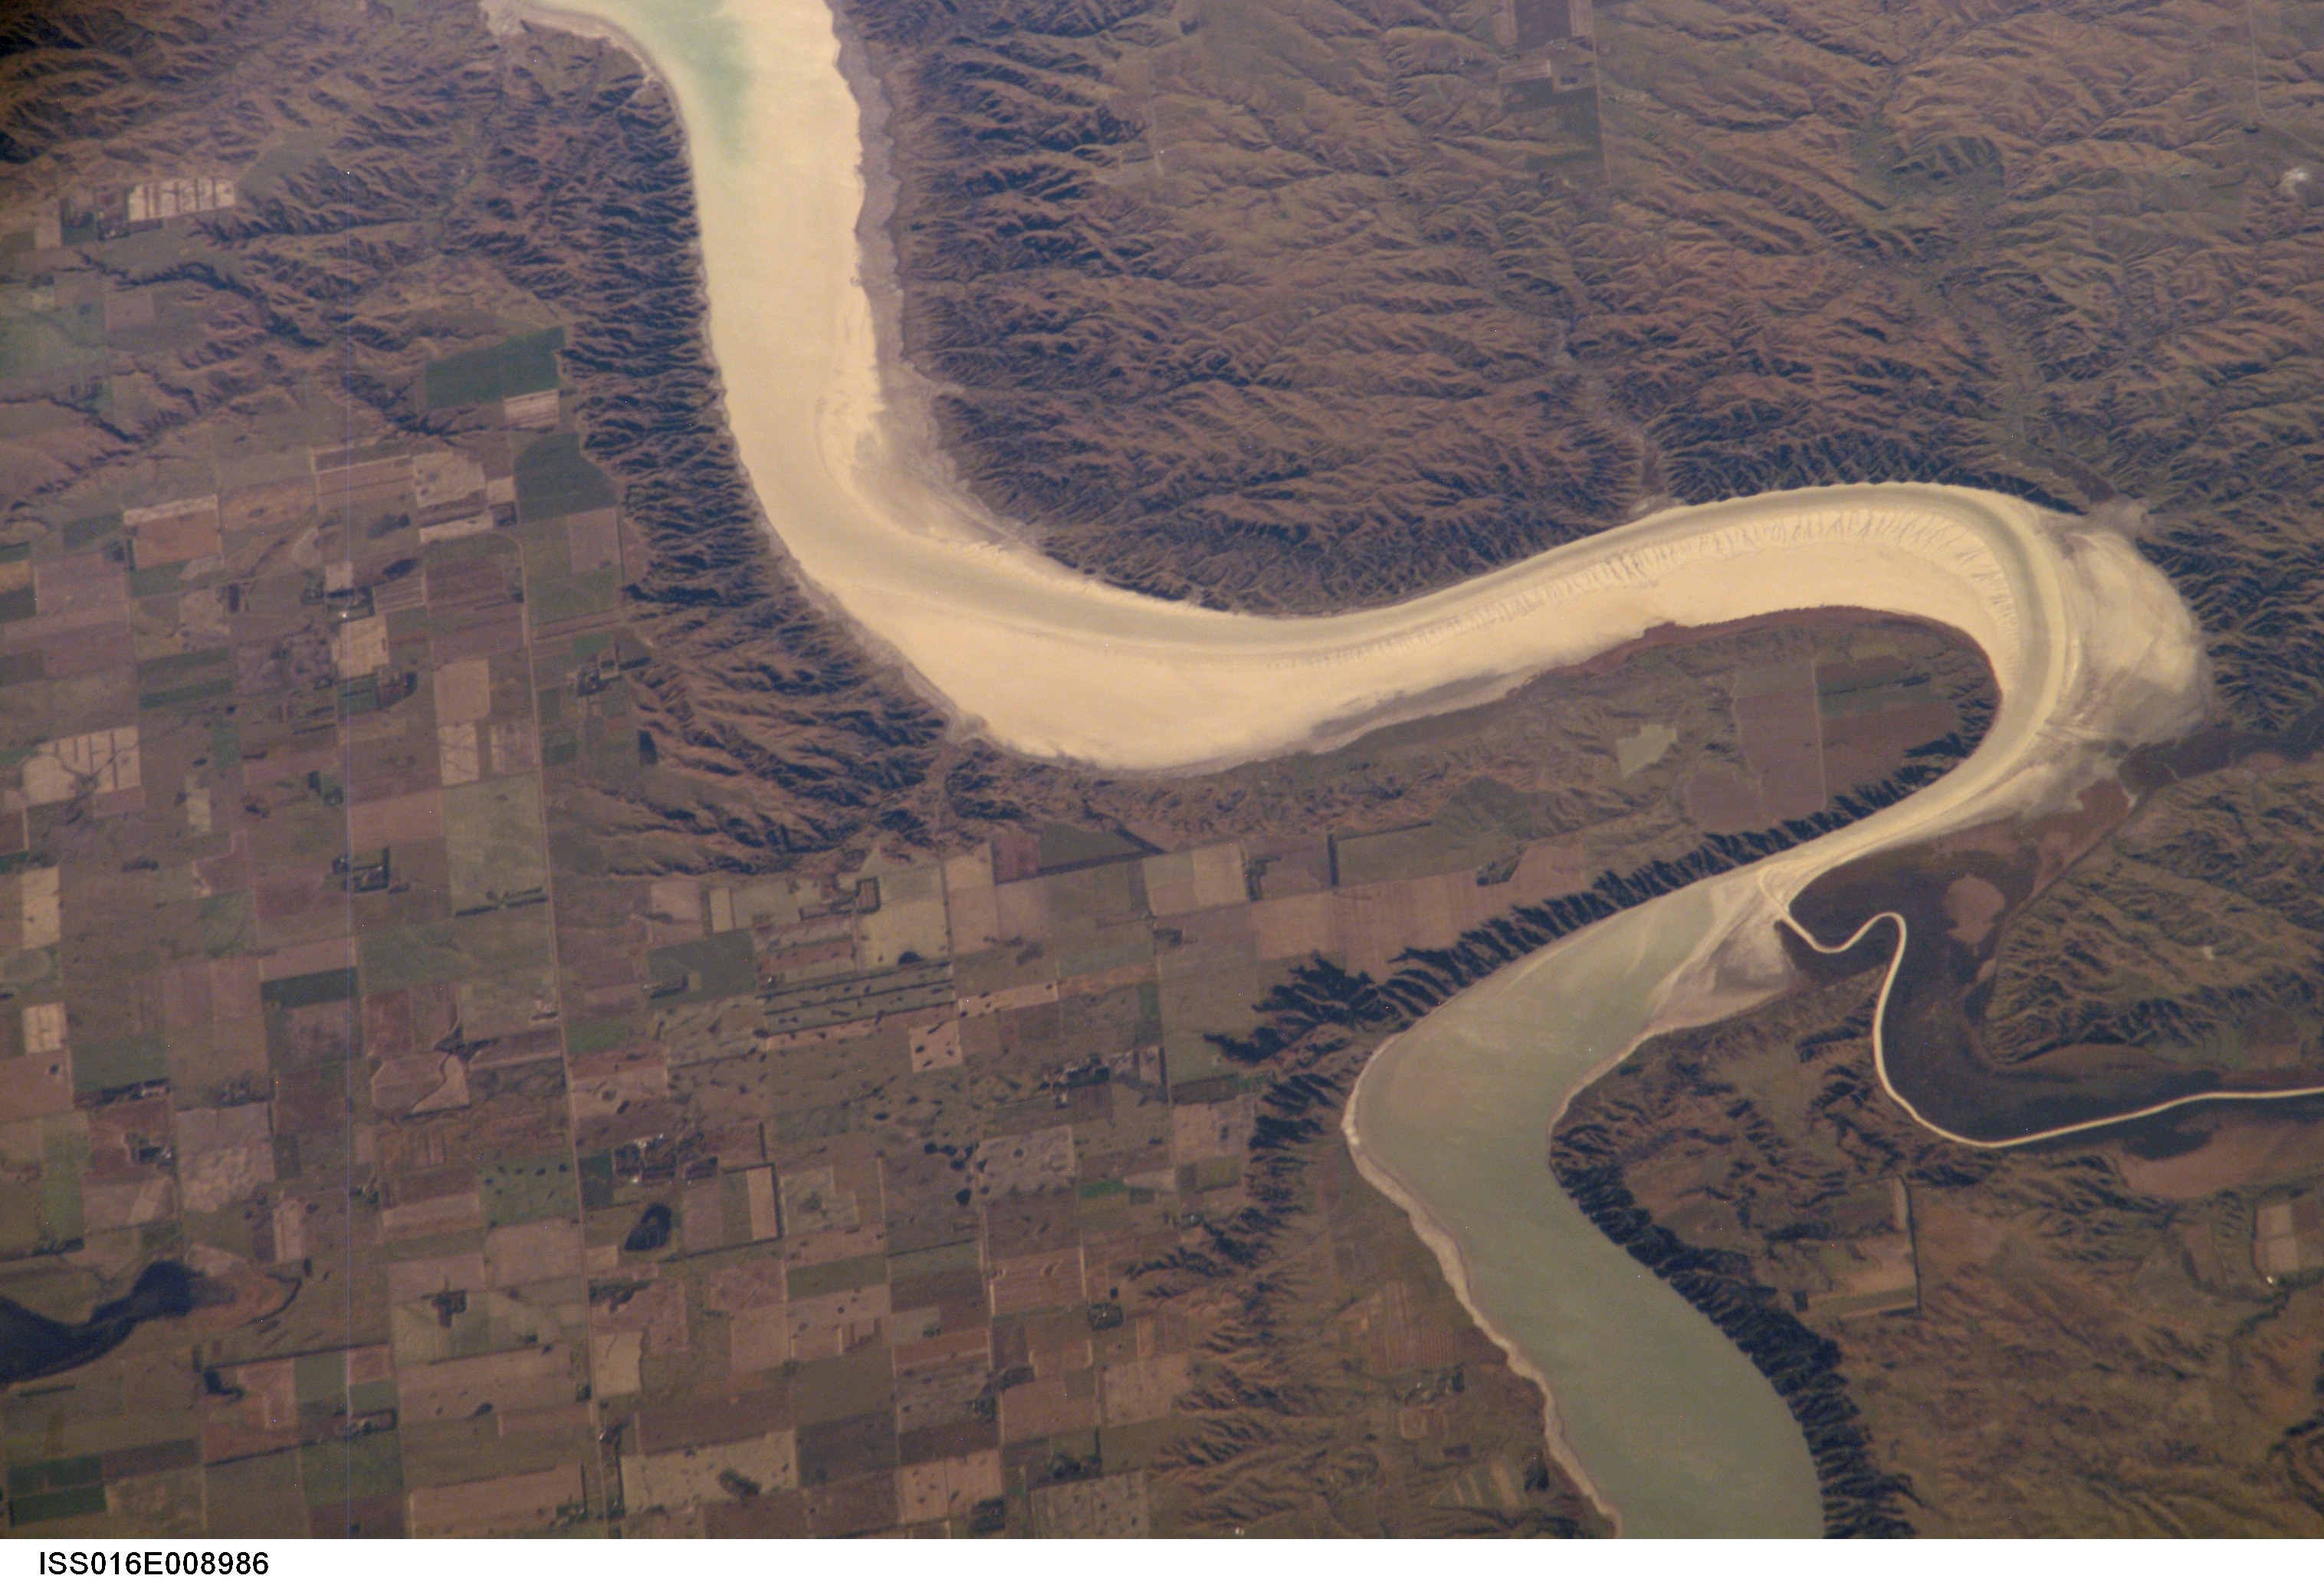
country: USA-SOUTH DAKOTA
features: MISSOURI R., WHITE R., AGR.
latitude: 43.7
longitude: -99.4
